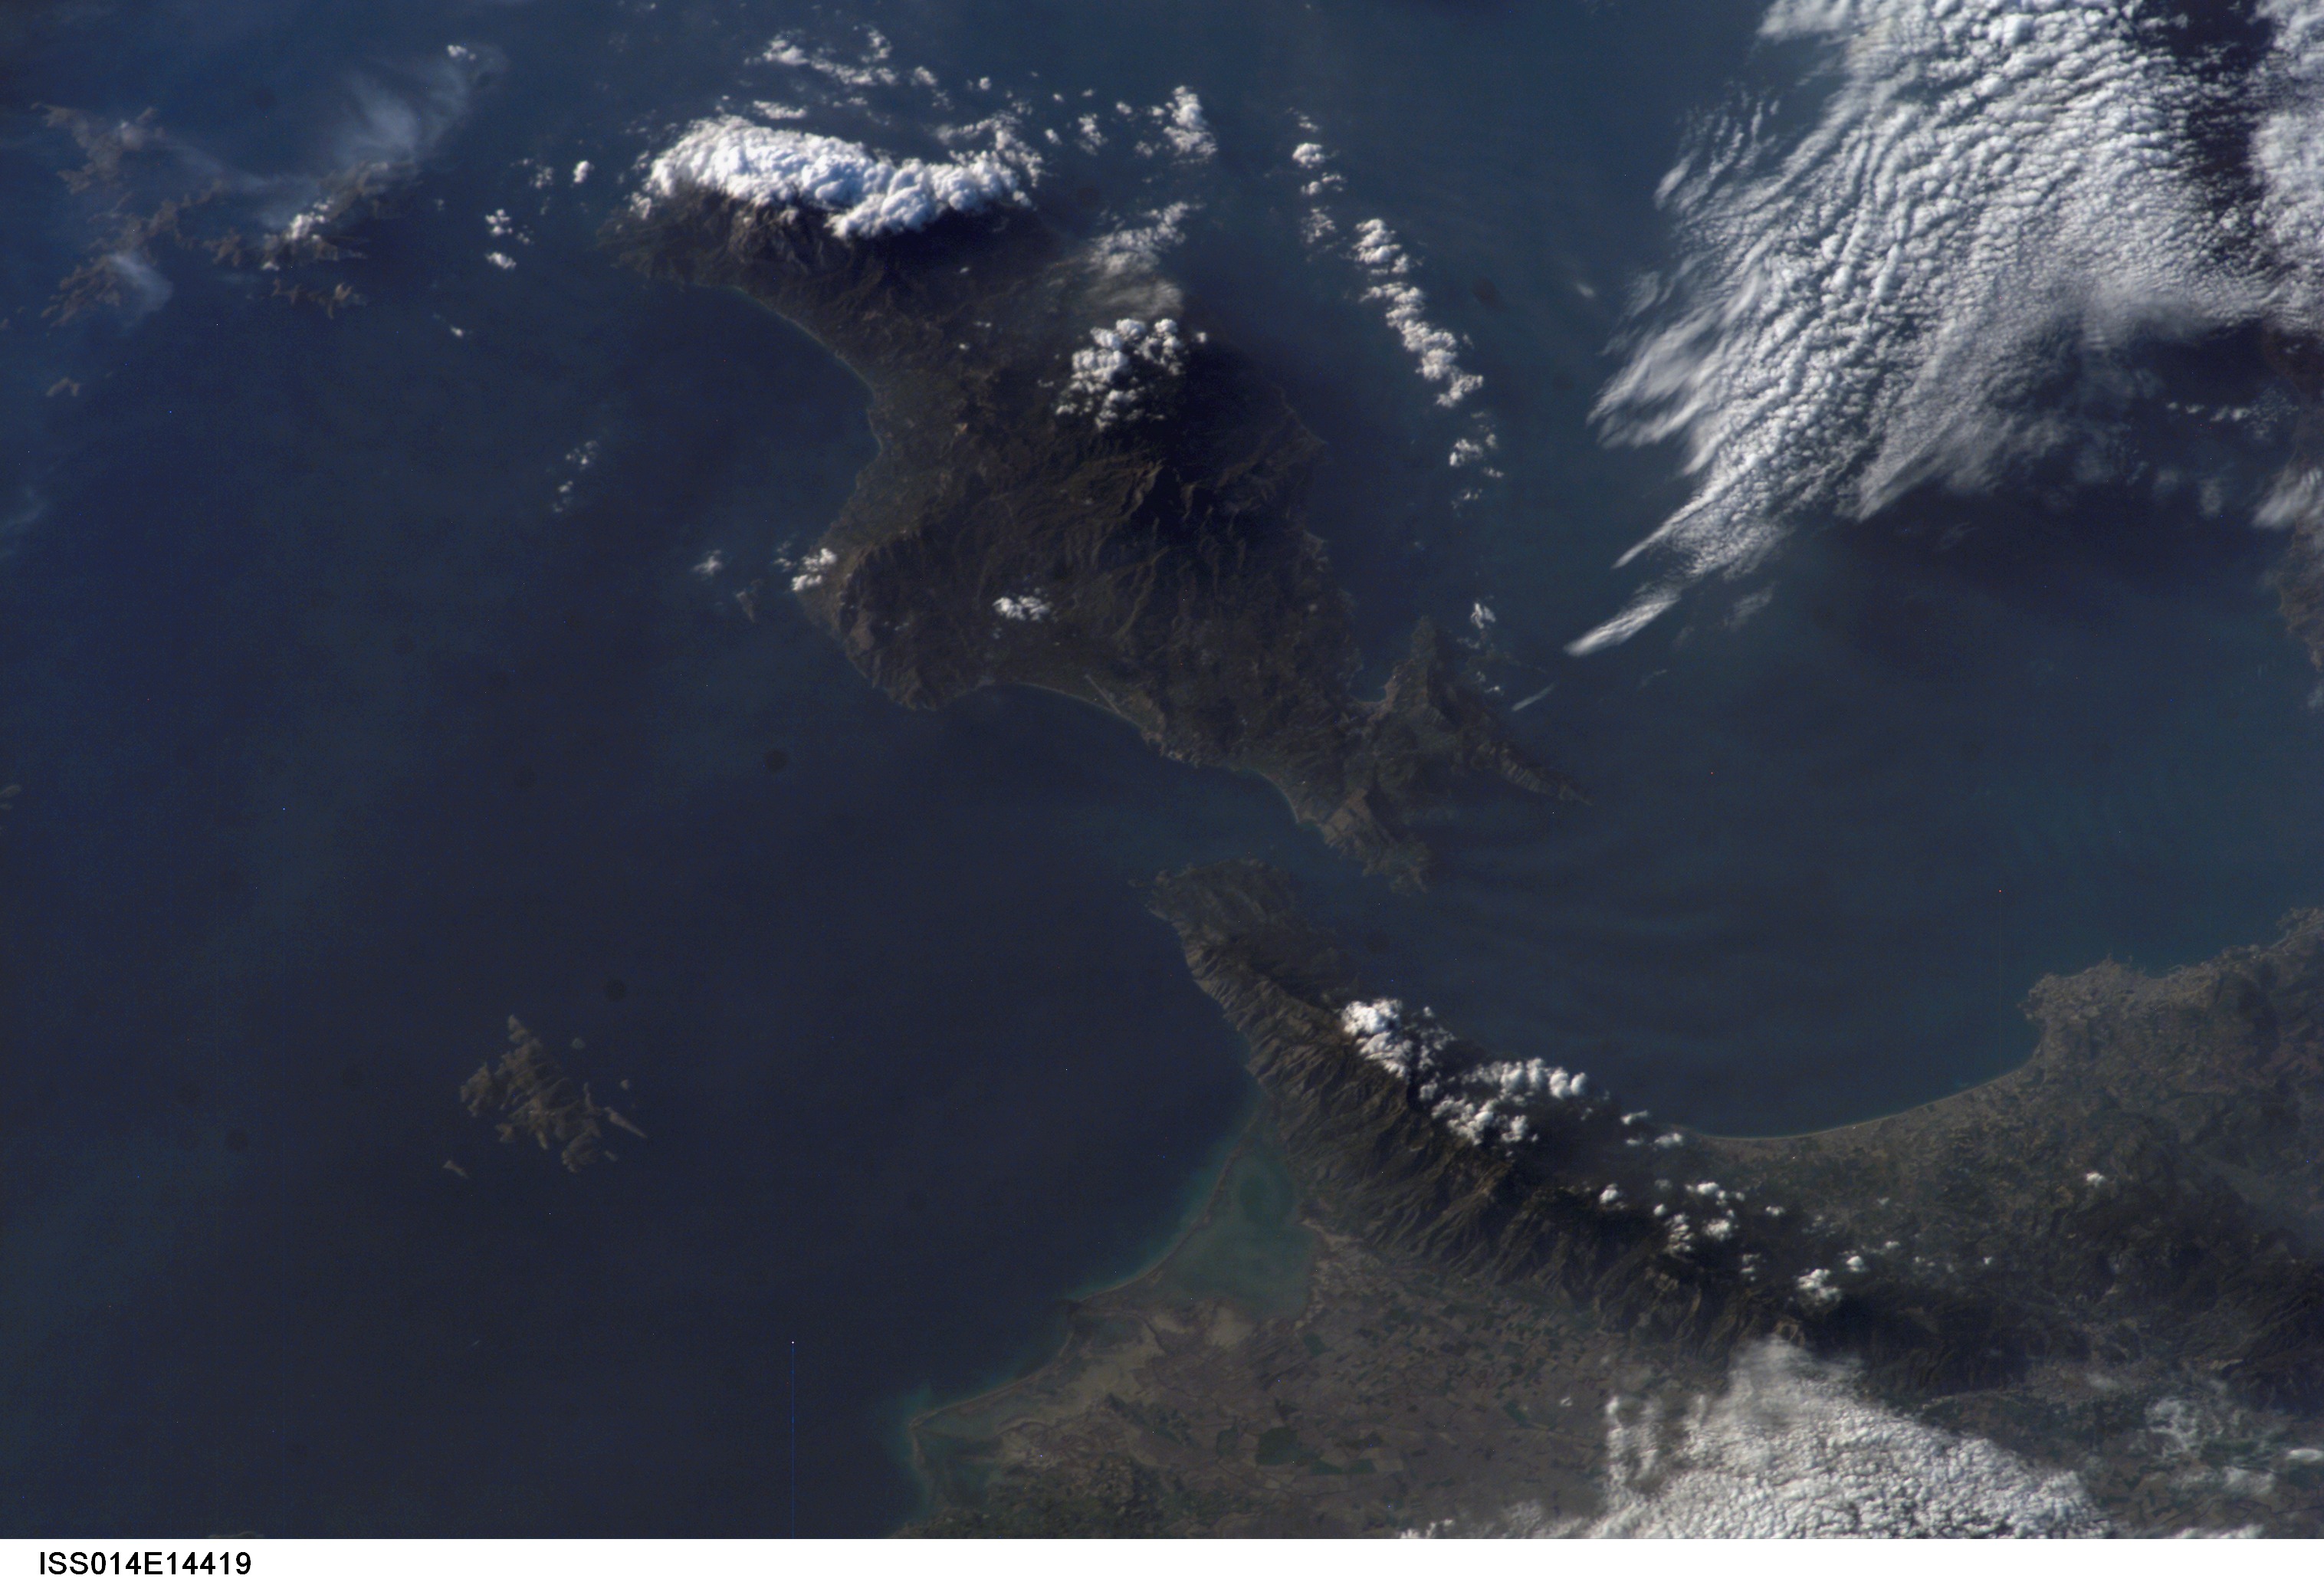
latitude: 37.5
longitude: 27.0
